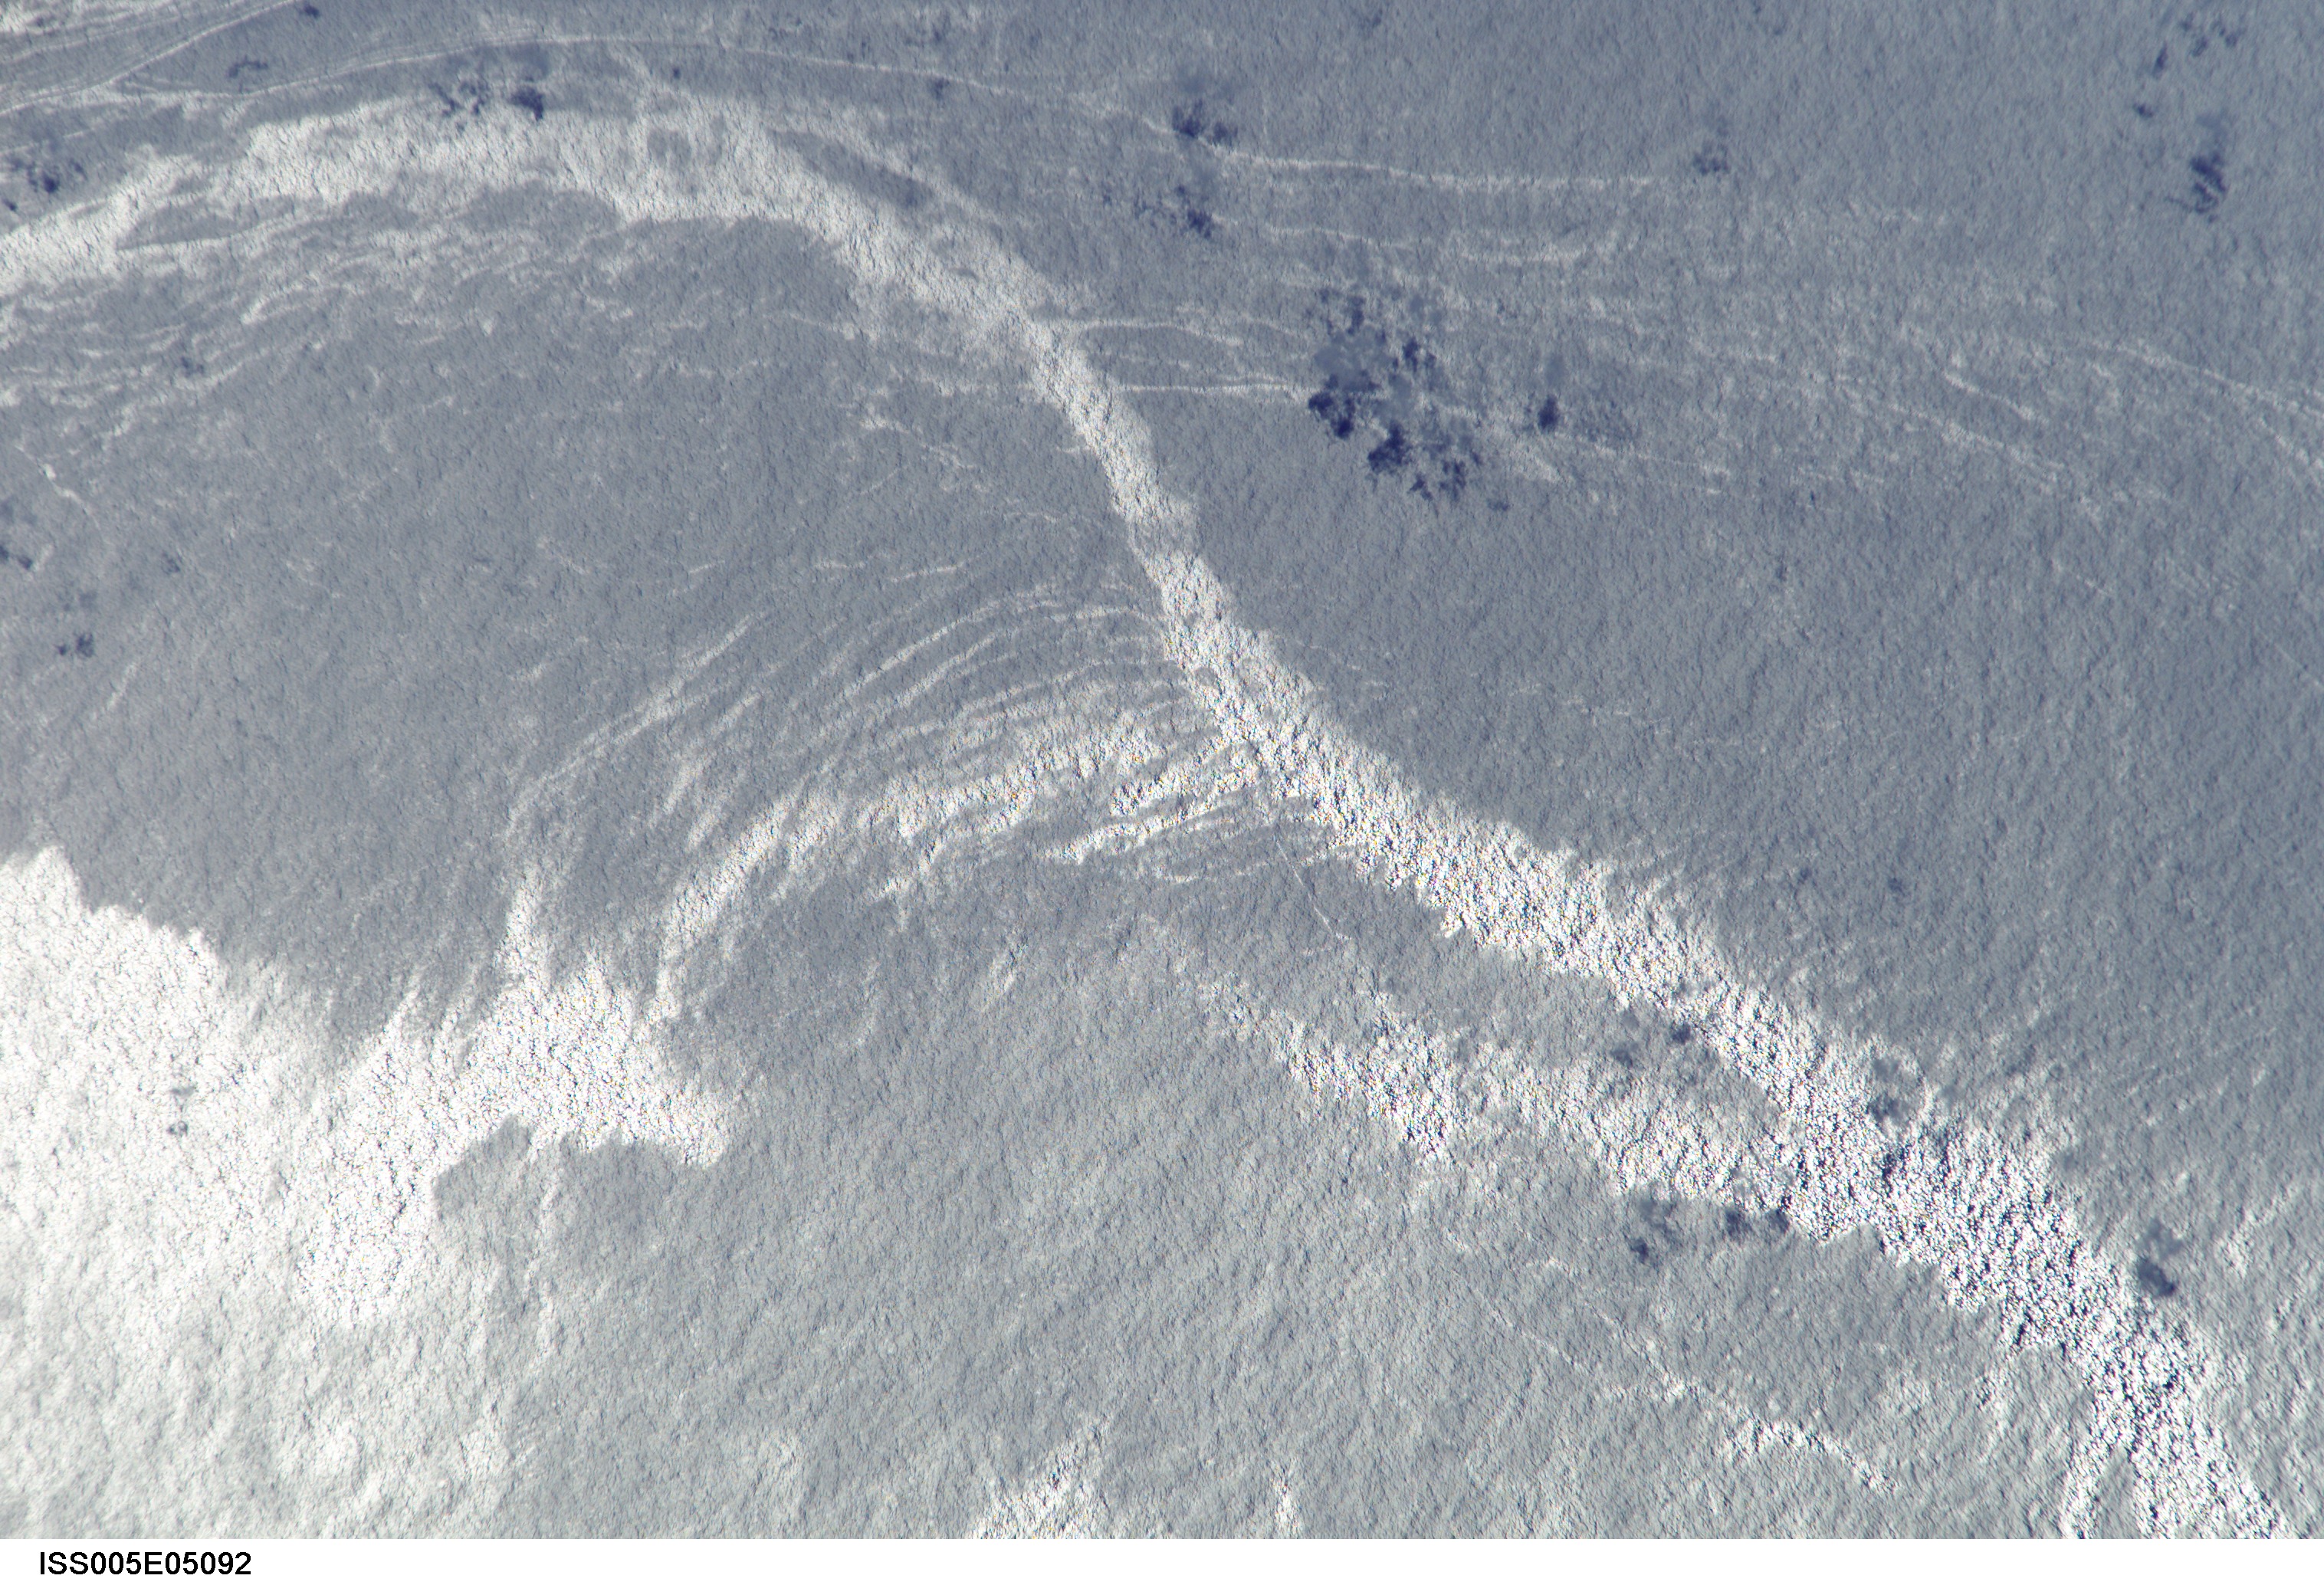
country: PACIFIC OCEAN
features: SURFACE FEATURES
